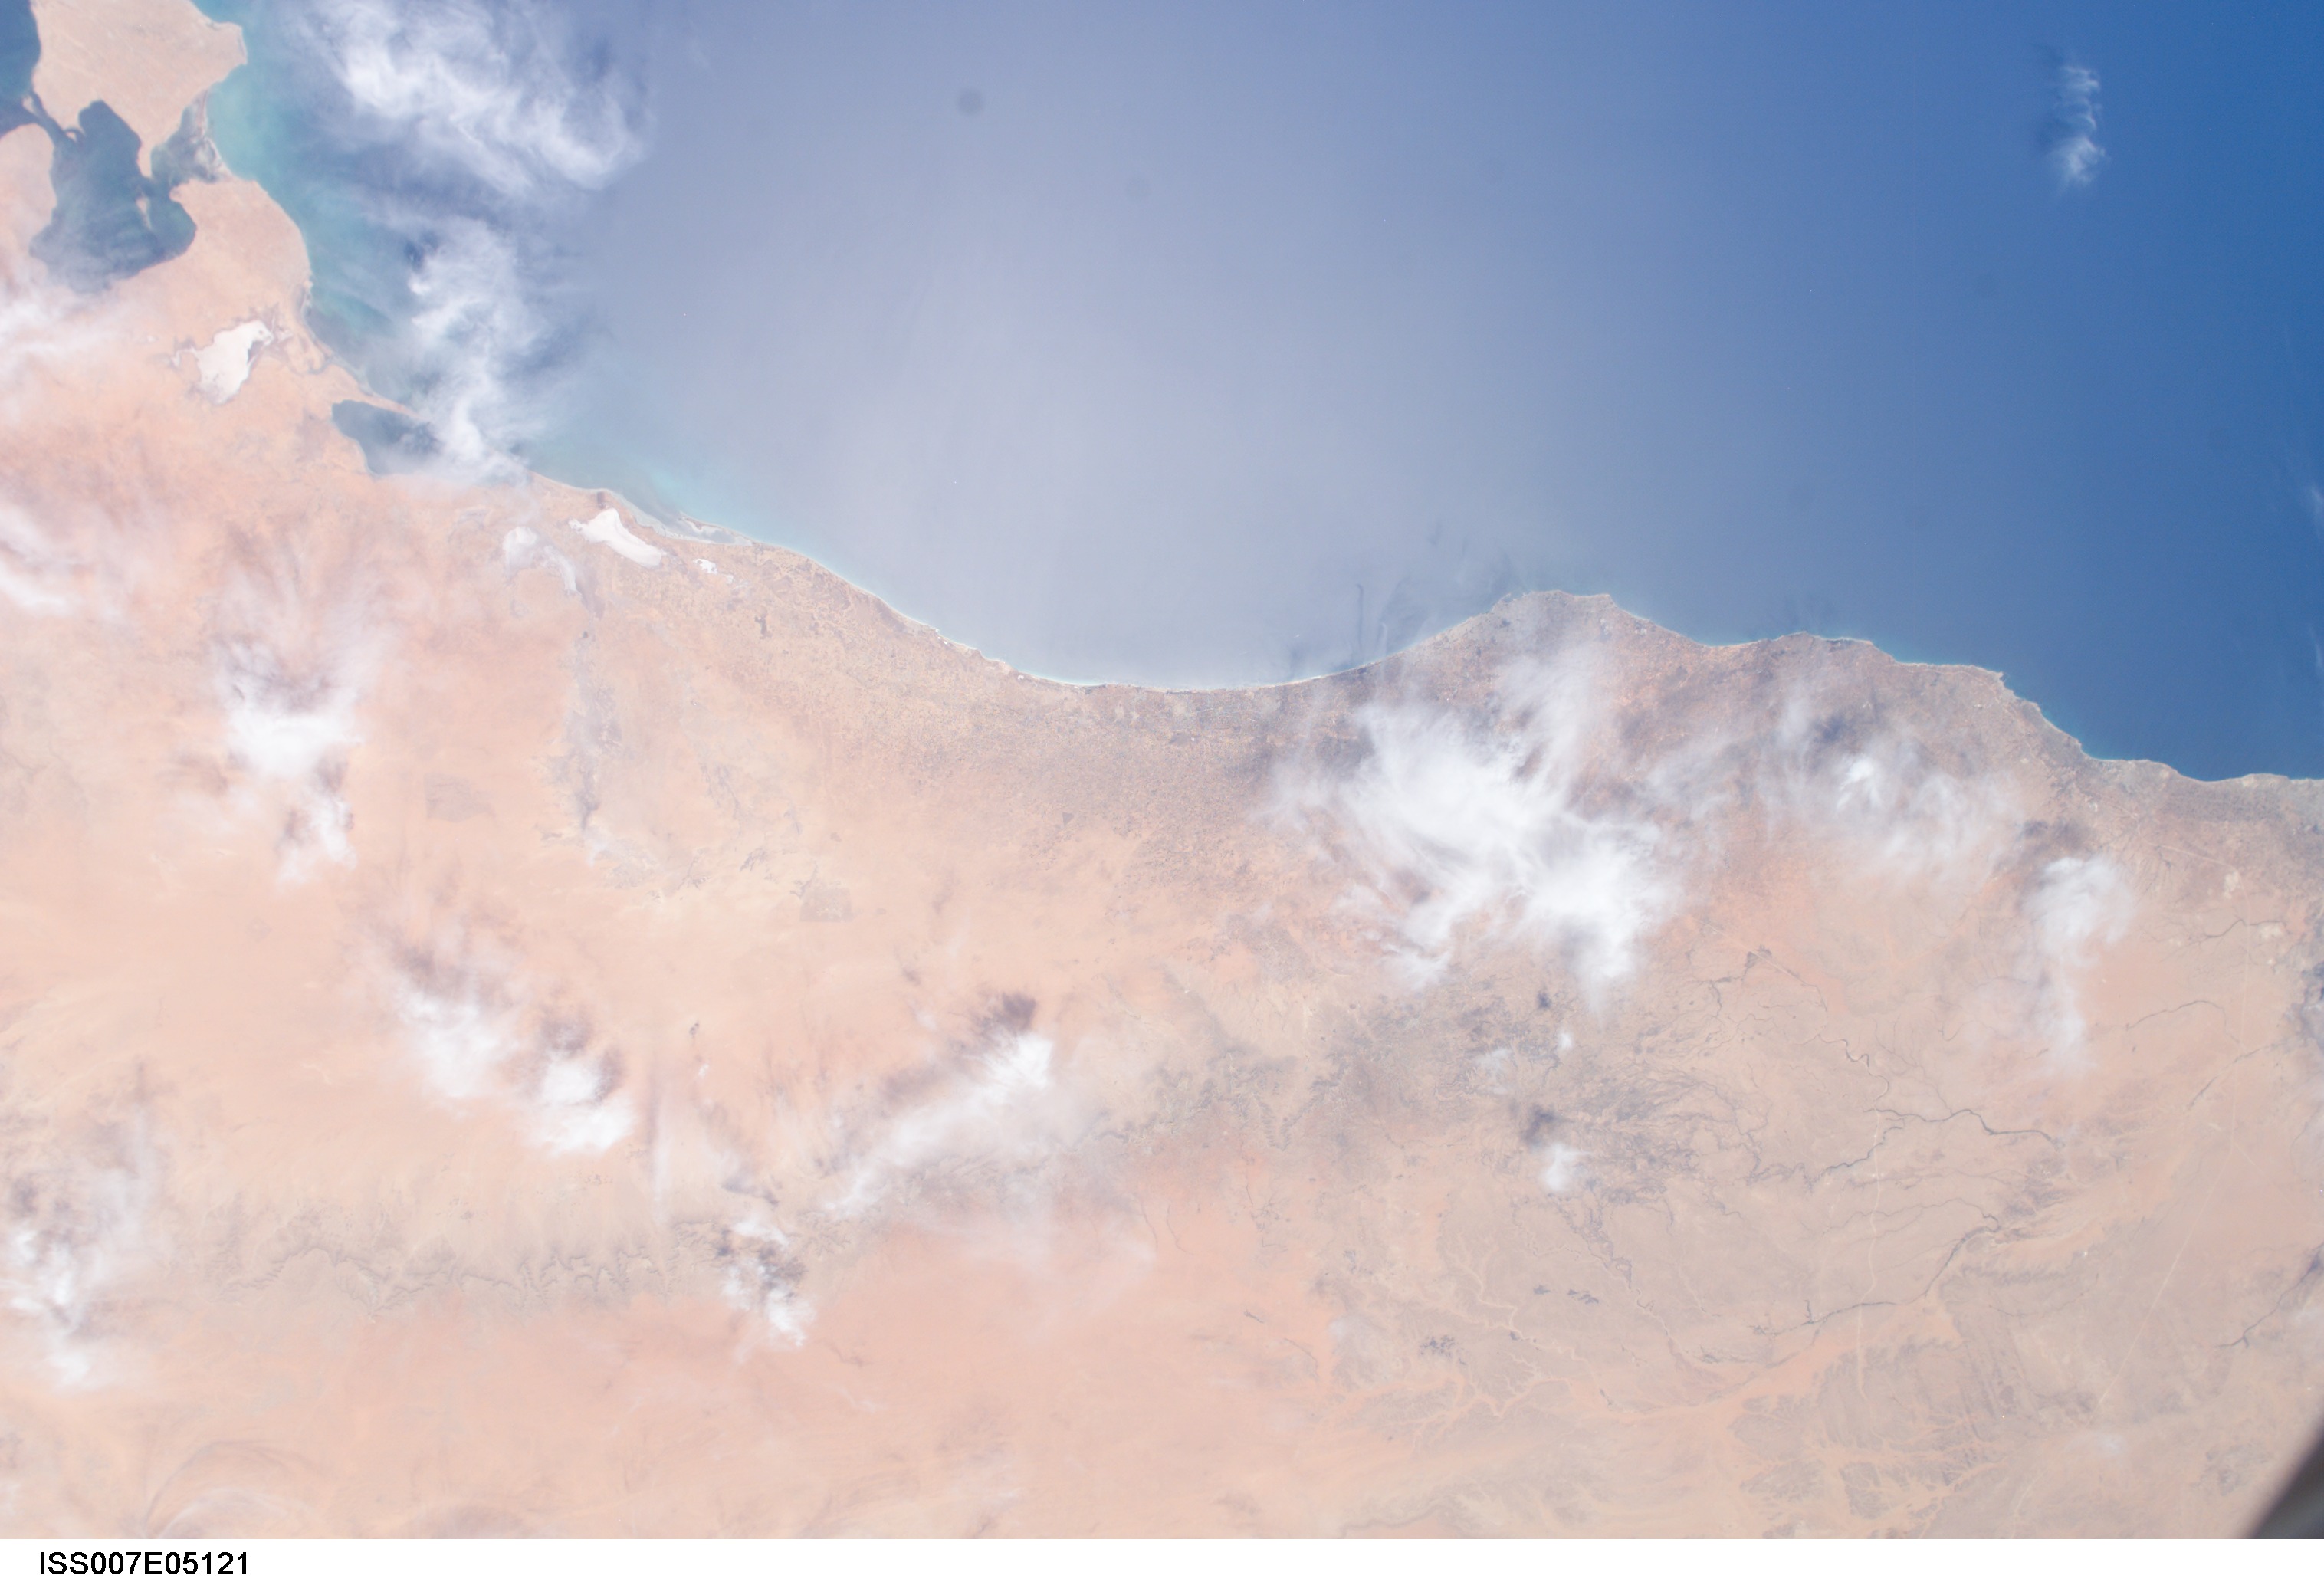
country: LIBYA
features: COAST, TRIPOLI, GEFARA PLAIN
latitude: 32.5
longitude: 12.5
